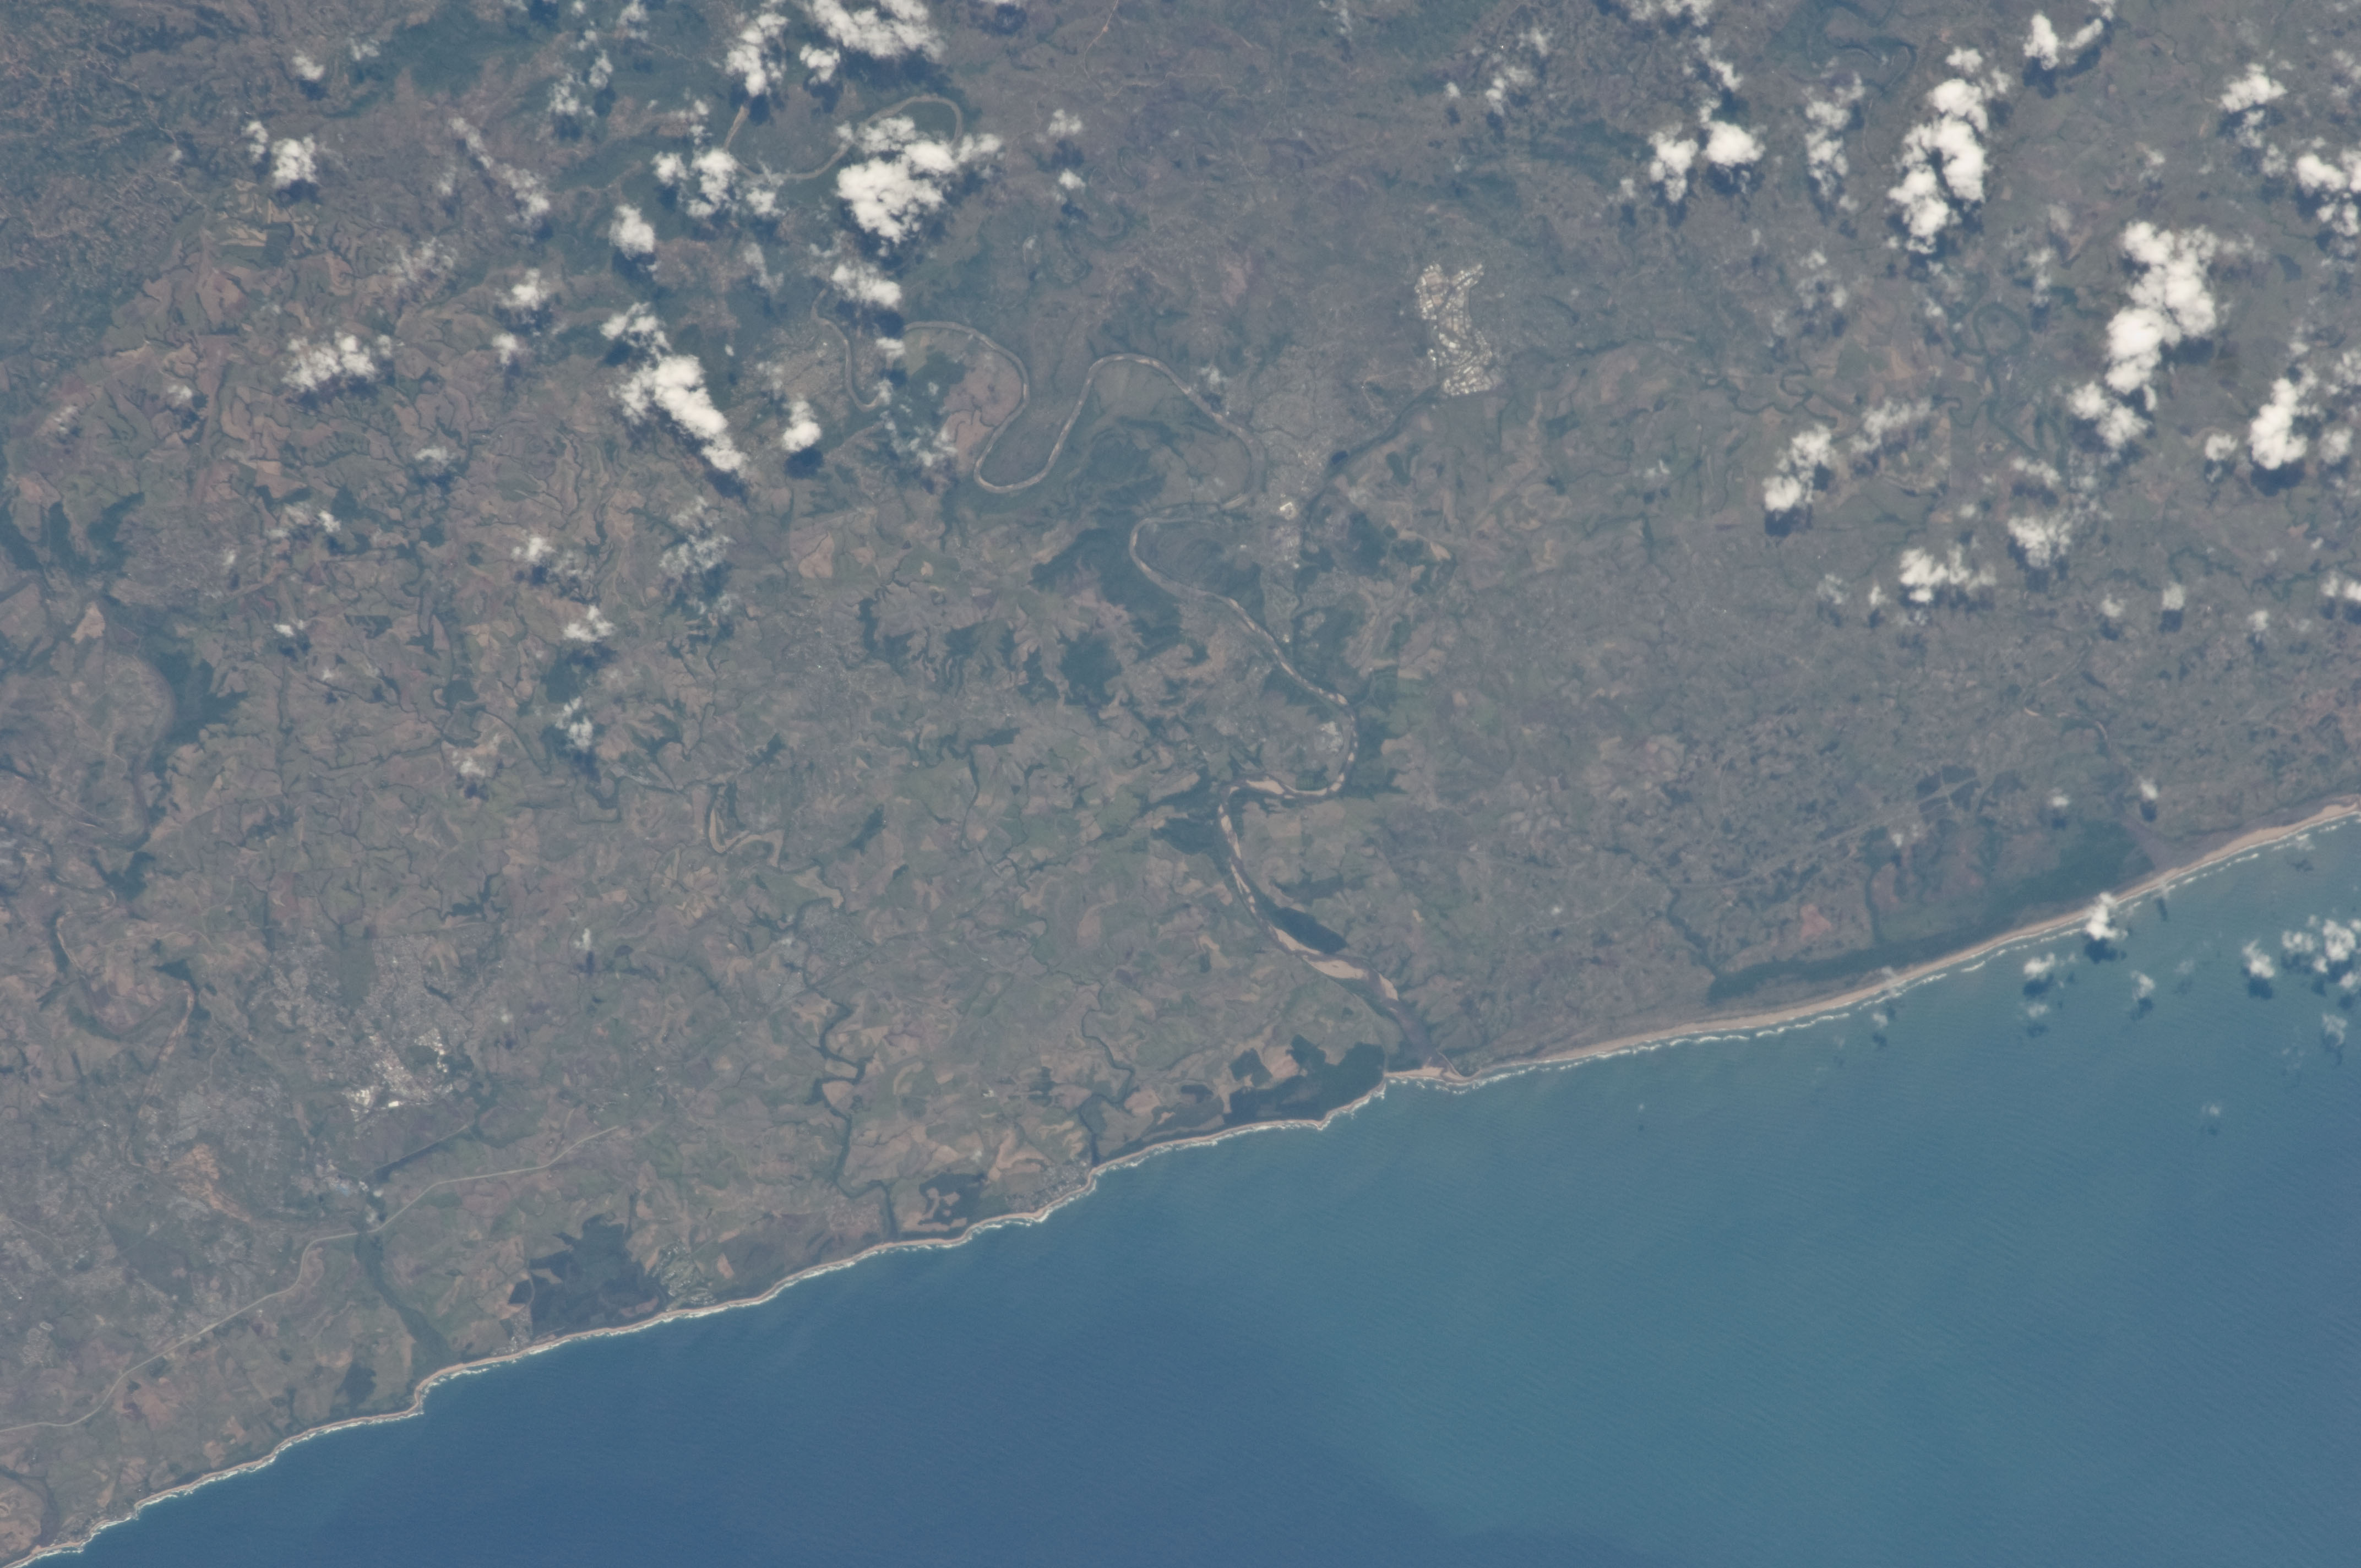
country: REPUBLIC SOUTH AFRICA
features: COASTLINE, TUGELA R. MOUTH
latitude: -29.1
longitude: 31.4
